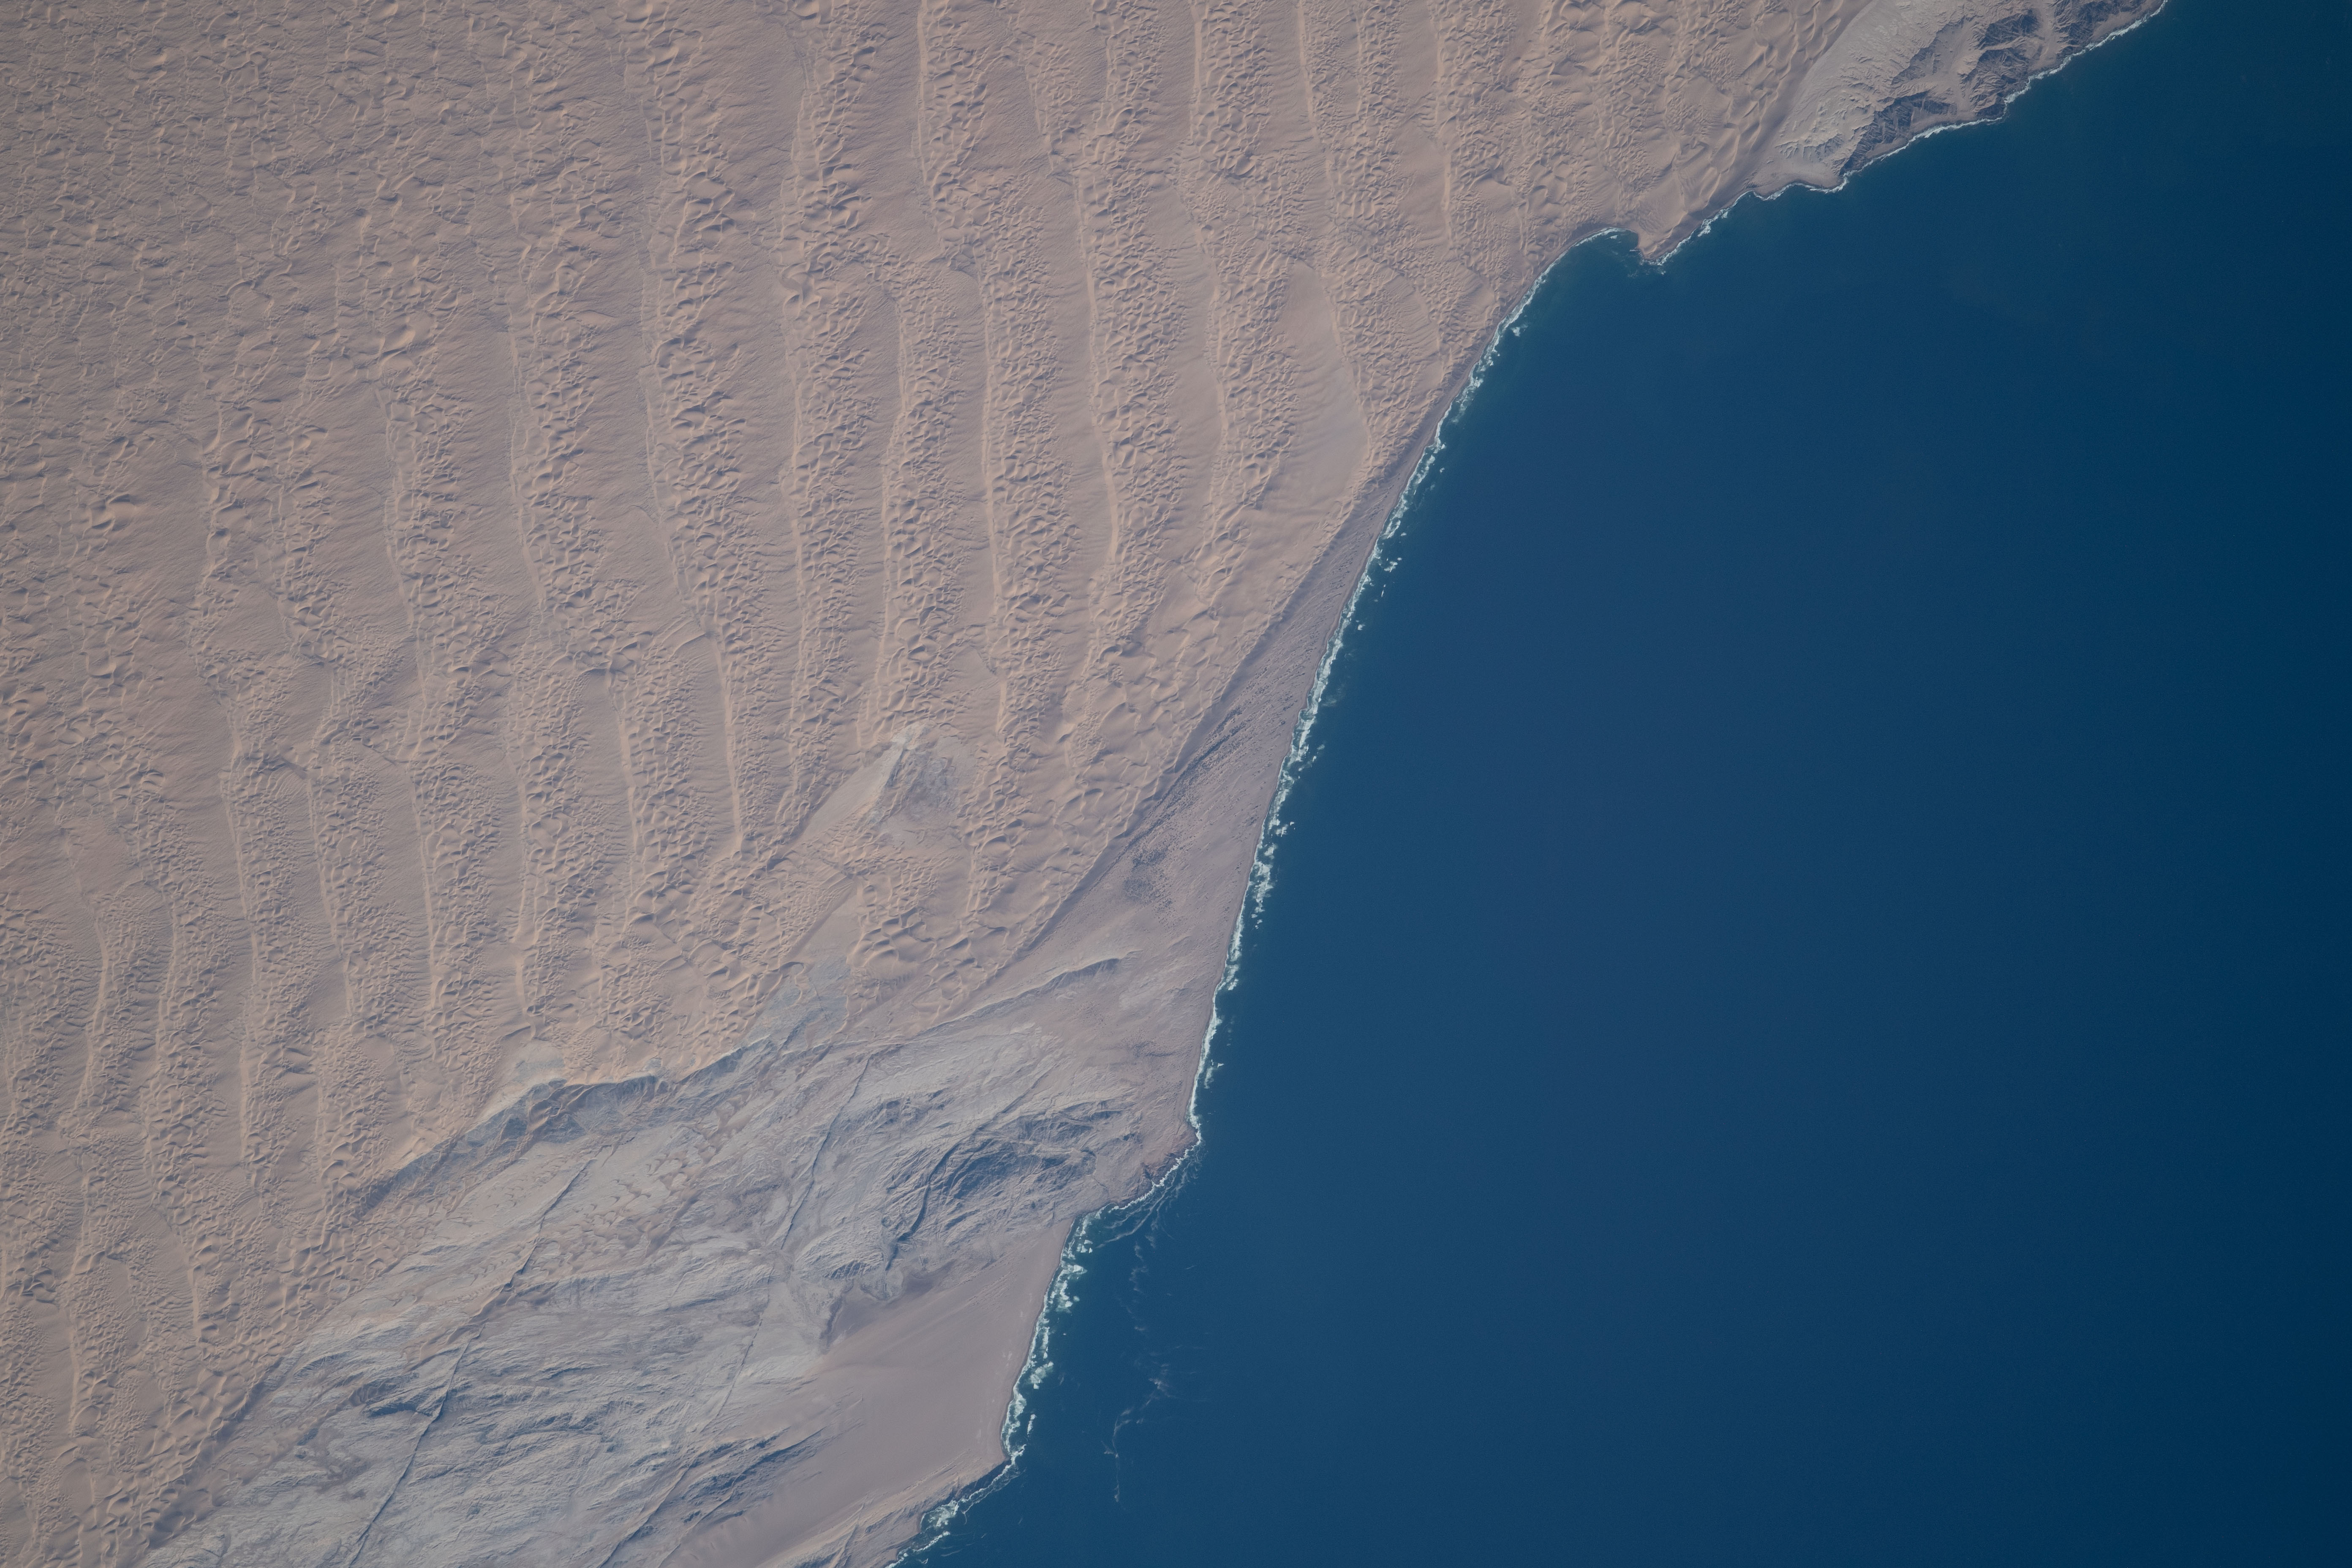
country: NAMIBIA
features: SADDLE HILL, NAMIB DESERT
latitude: -25.8
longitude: 14.9
